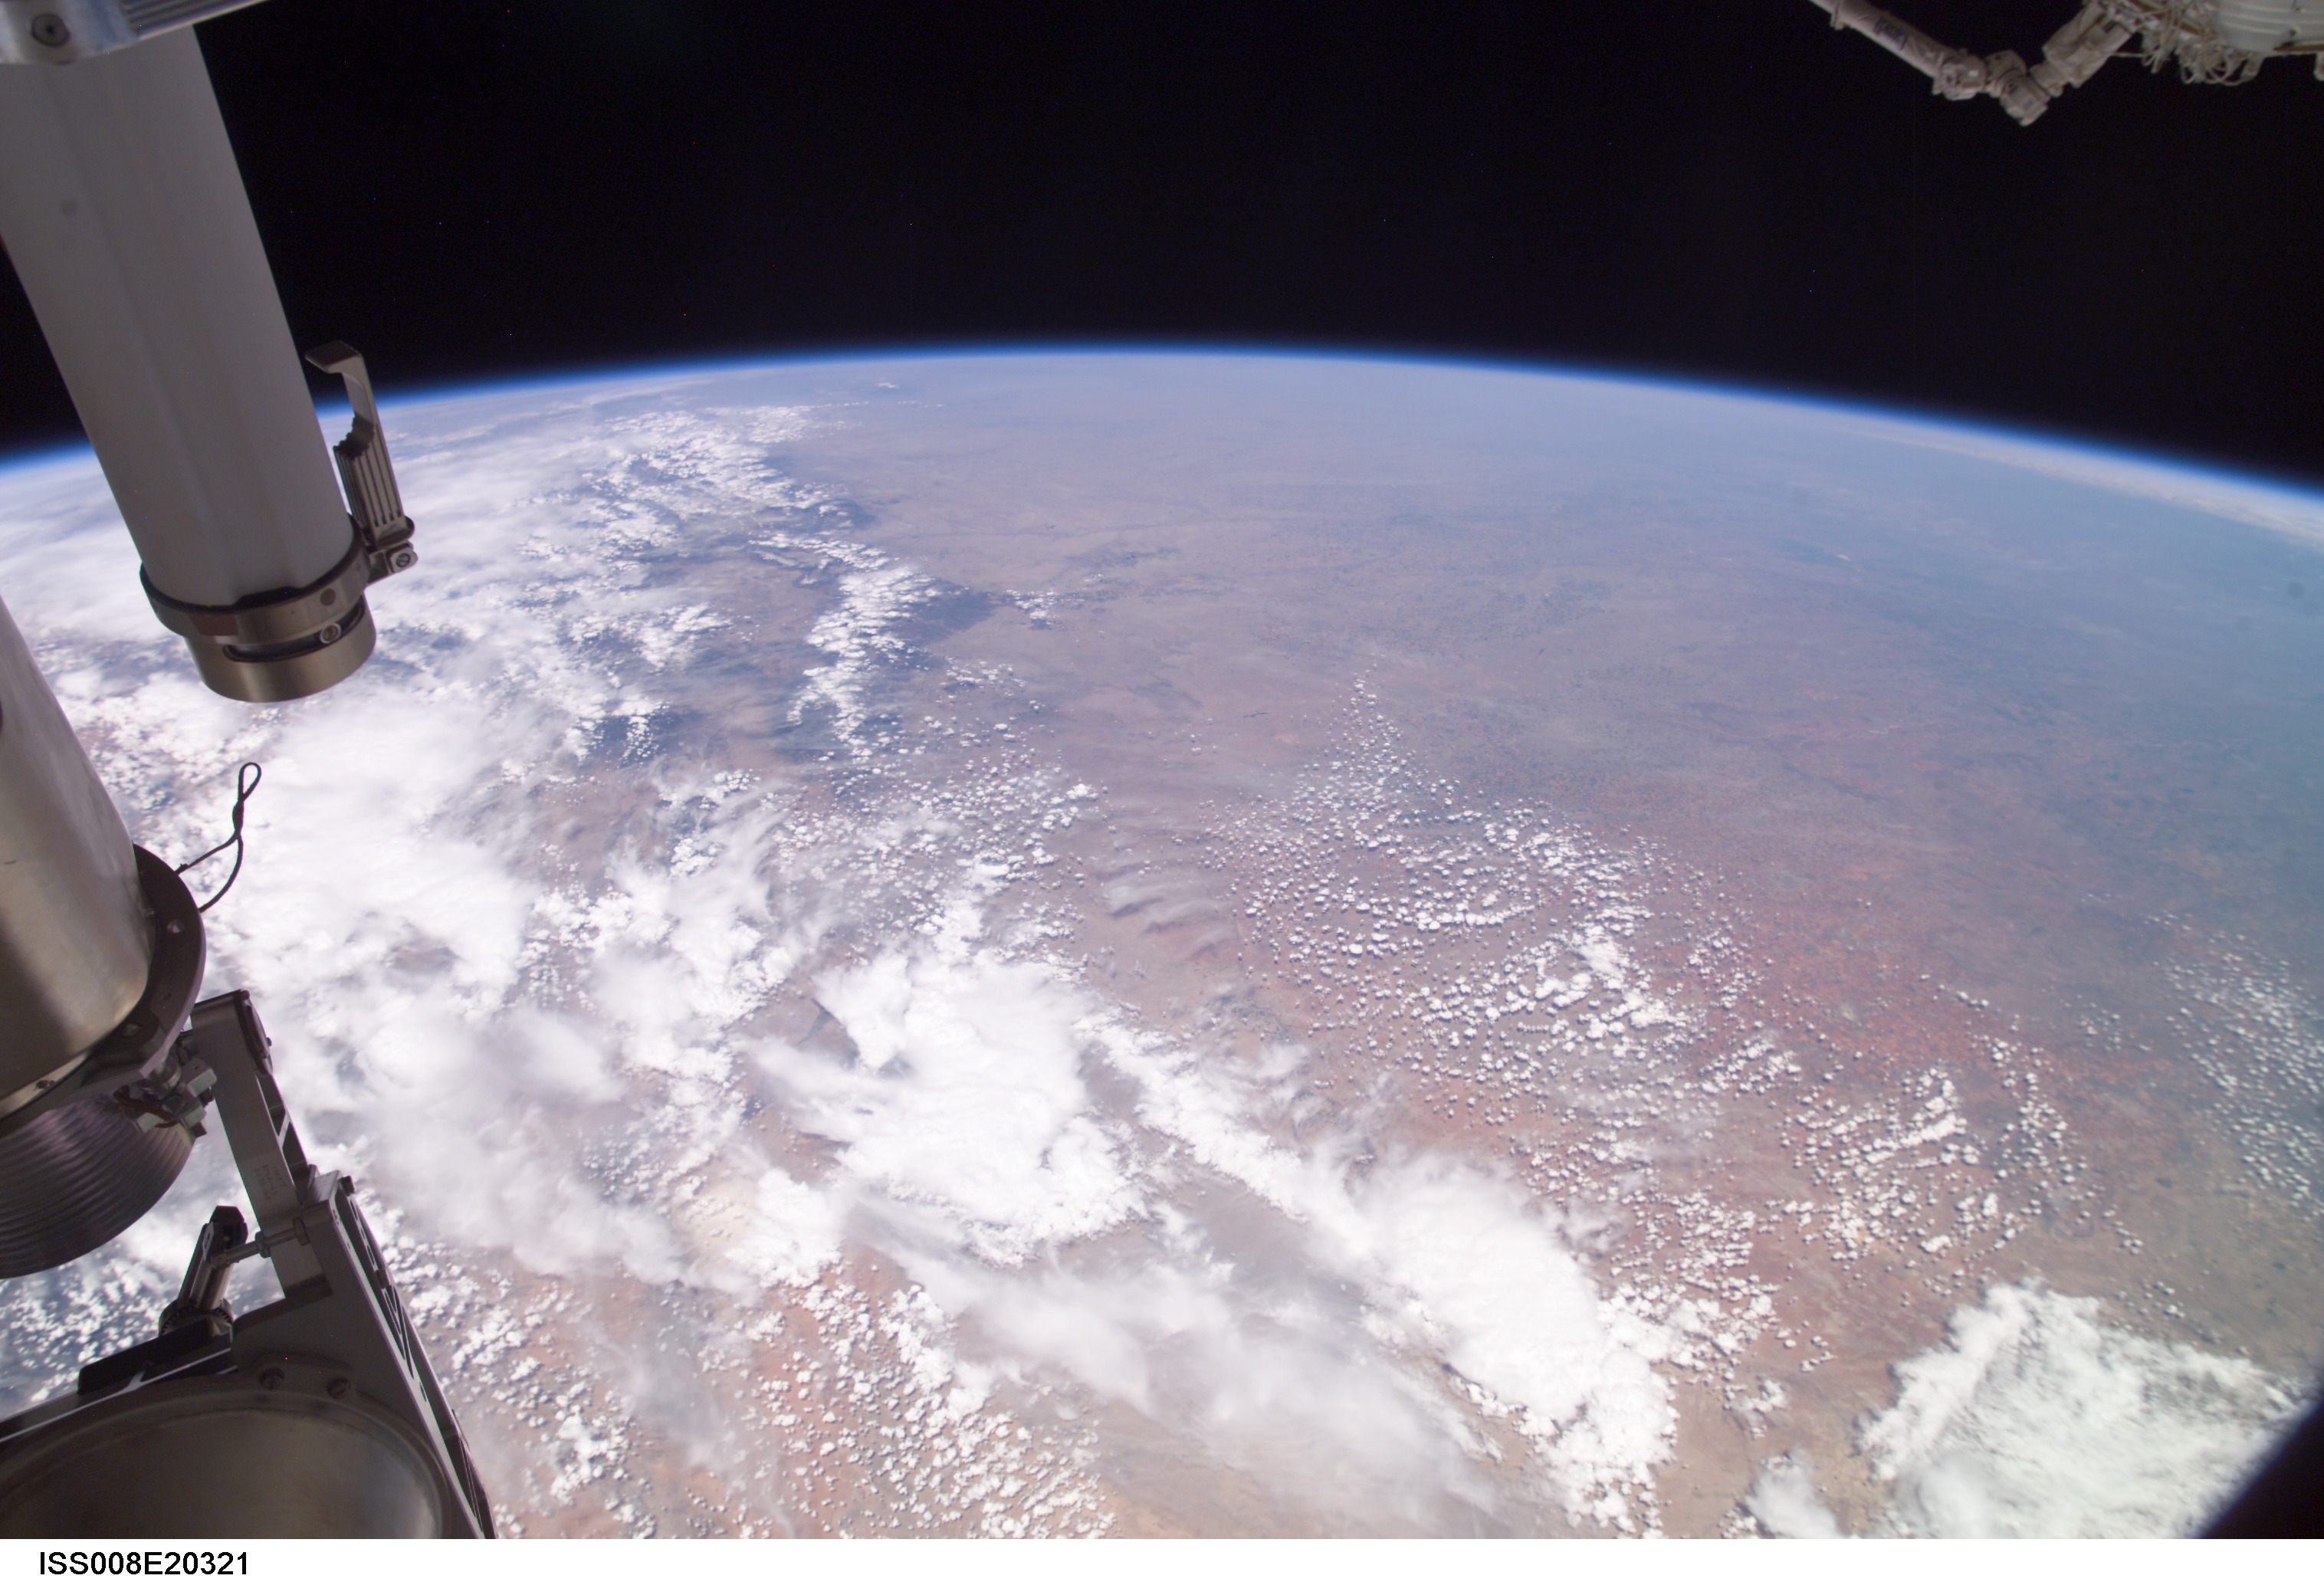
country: USA-NEW MEXICO
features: E. ROCKY MTS., ATMOSPHERIC LIMB
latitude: 35.0
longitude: -103.5
